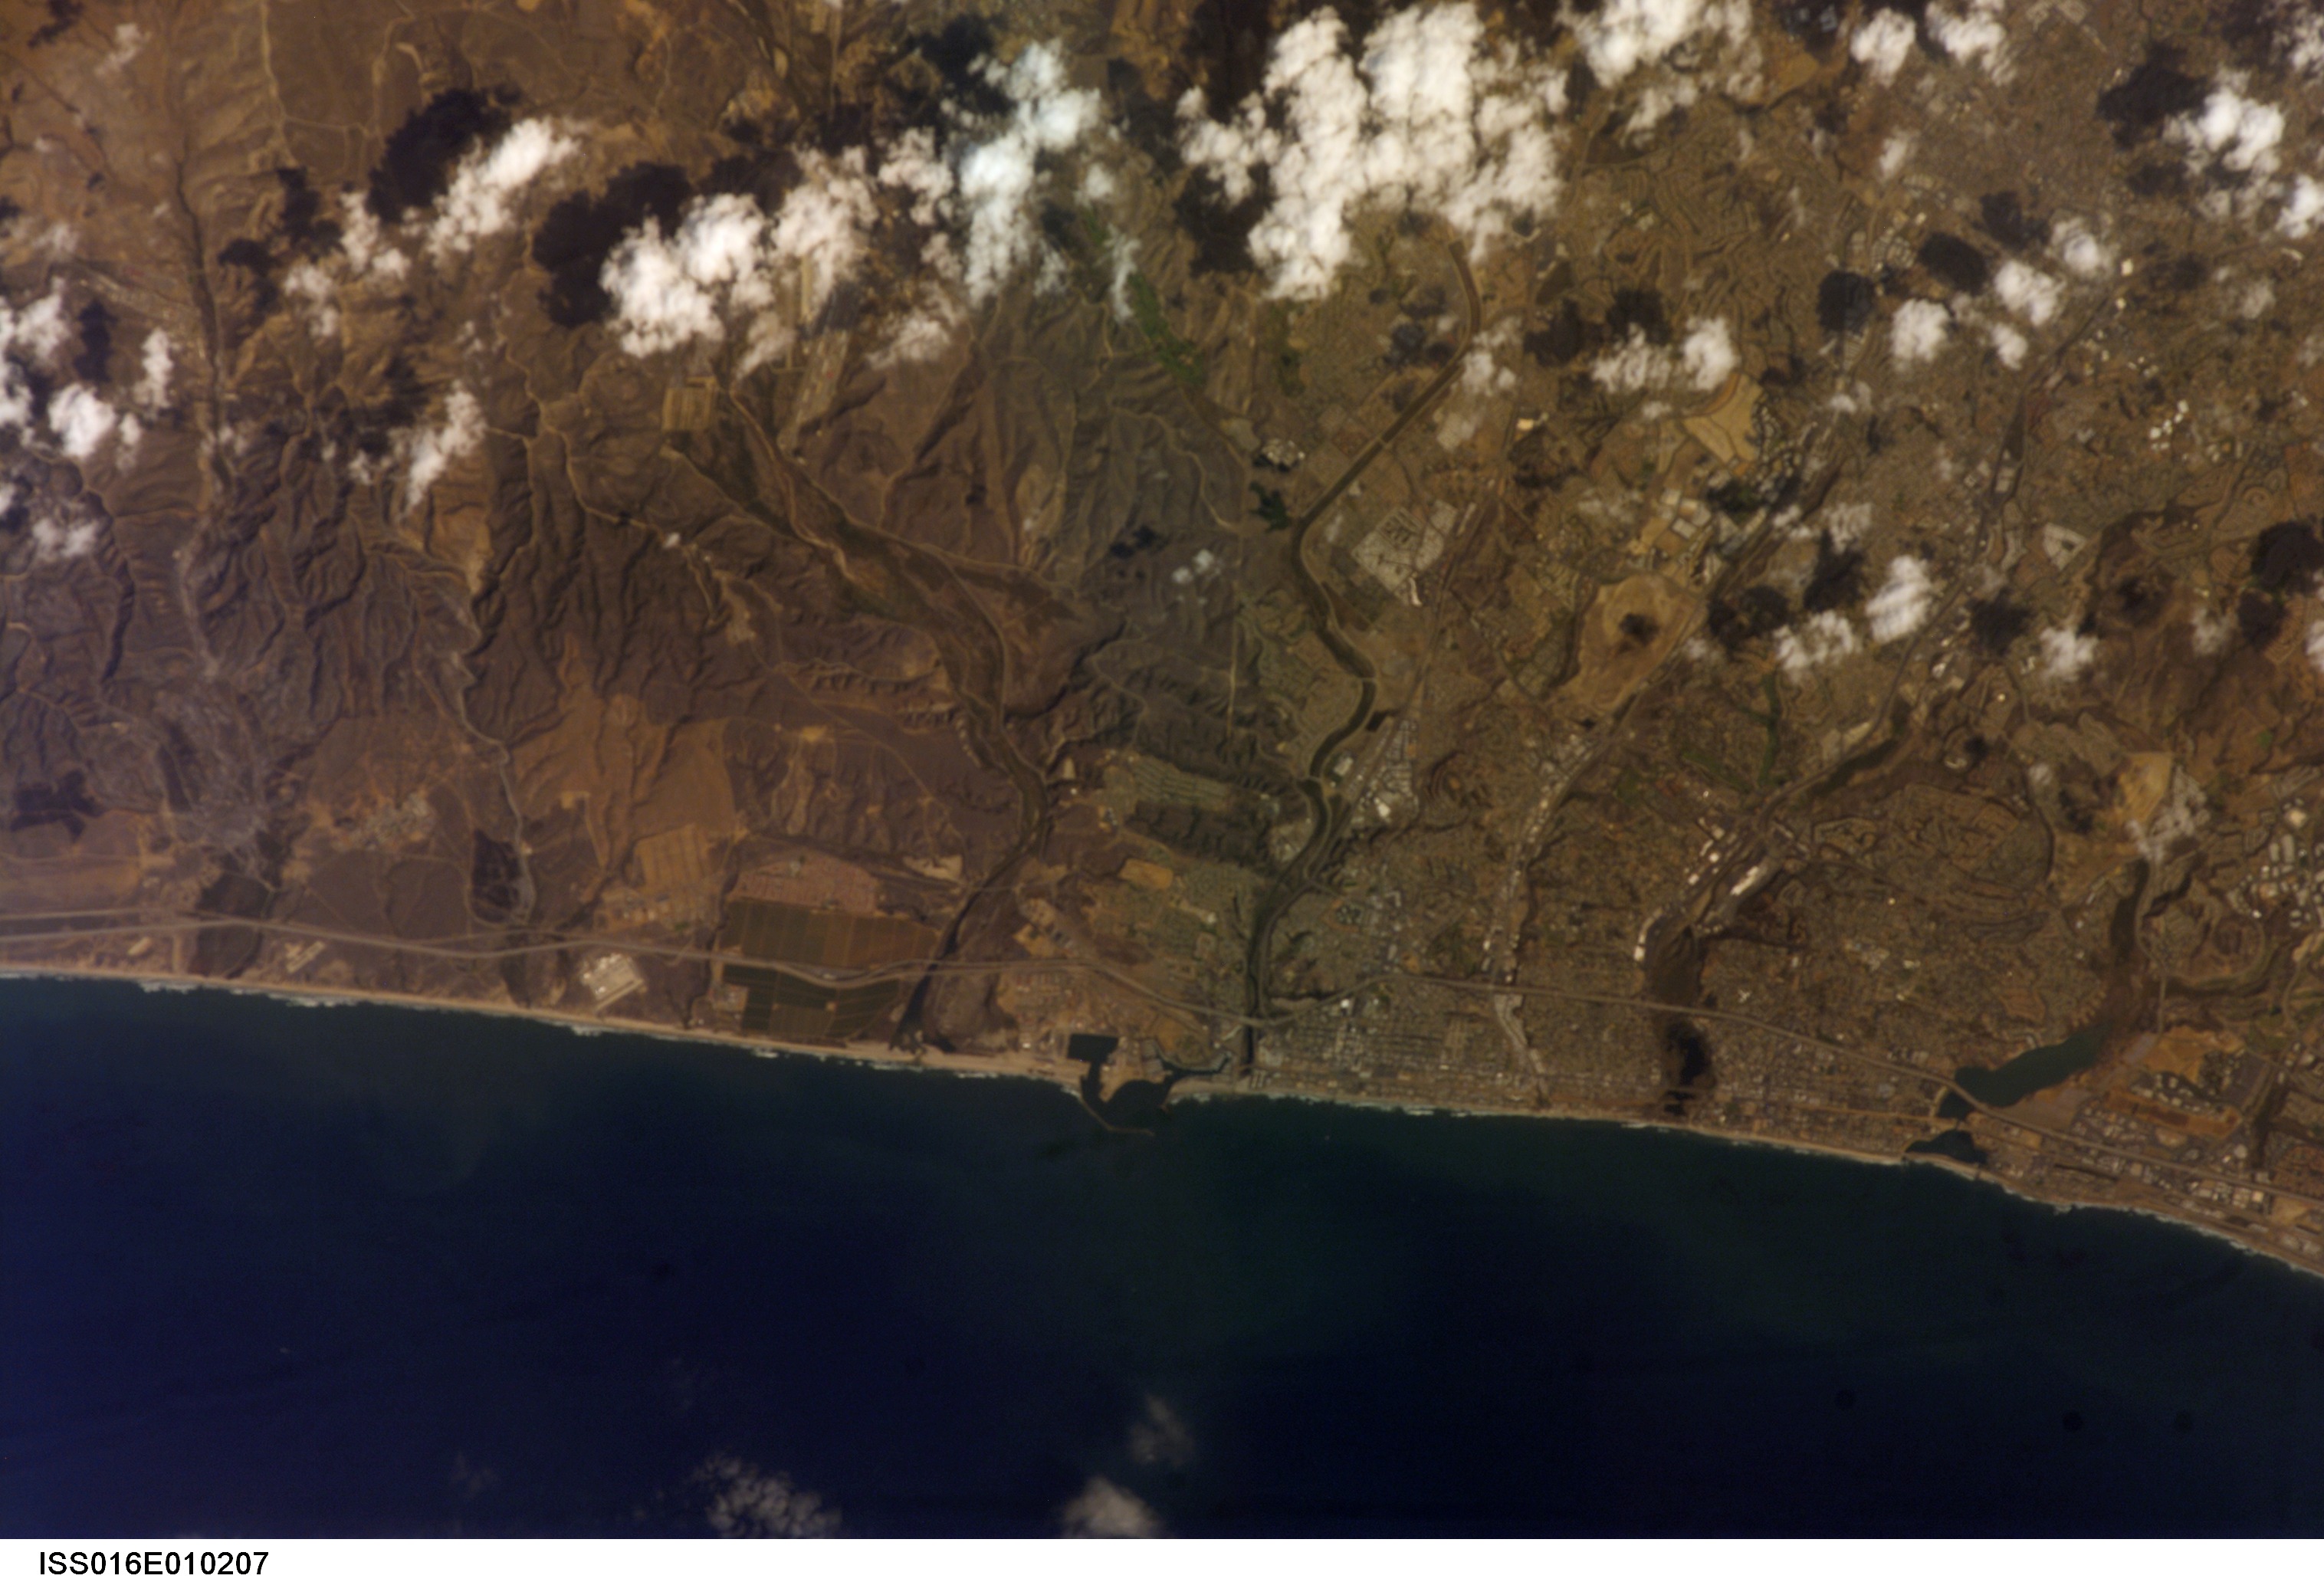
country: USA-CALIFORNIA
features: VISTA,SAN LUIS REY R.,OCEANSIDE-CARLSBAD AREA
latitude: 33.2
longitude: -117.4
